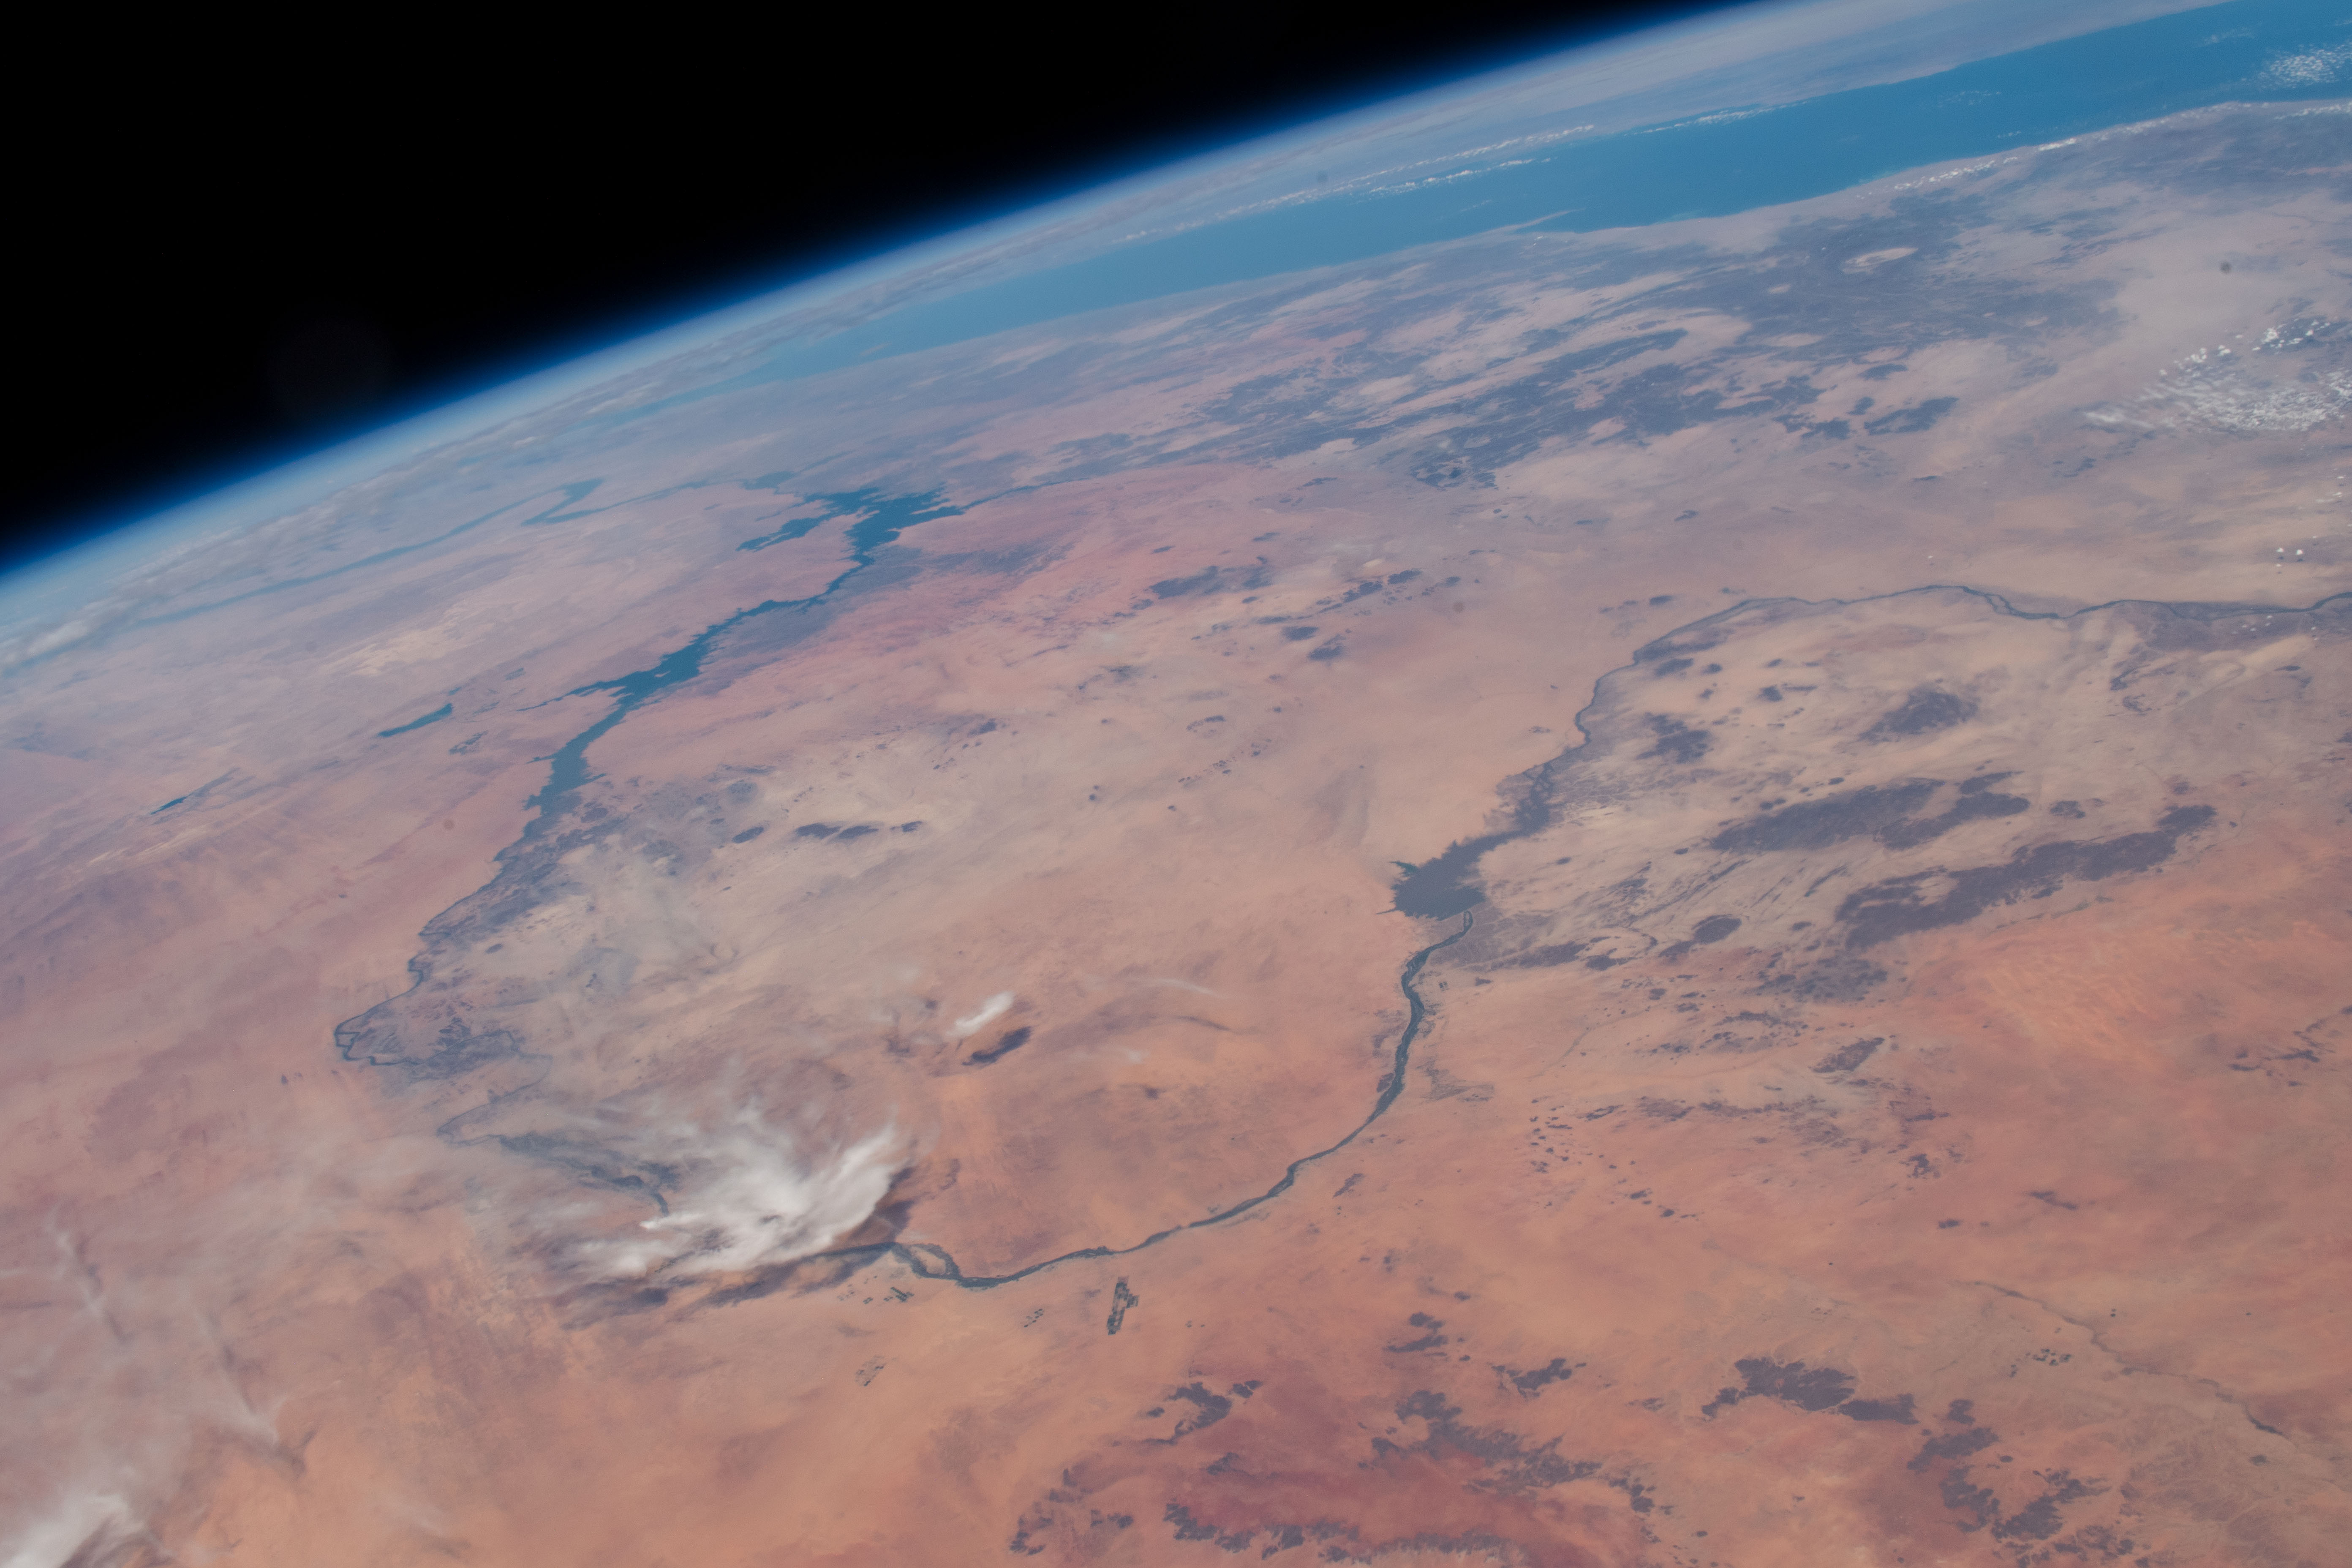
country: SUDAN
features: WHITE NILE RIVER, NUBIAN DESERT, MEROWE RESERVOIR, RED SEA
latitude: 21.0
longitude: 32.5
